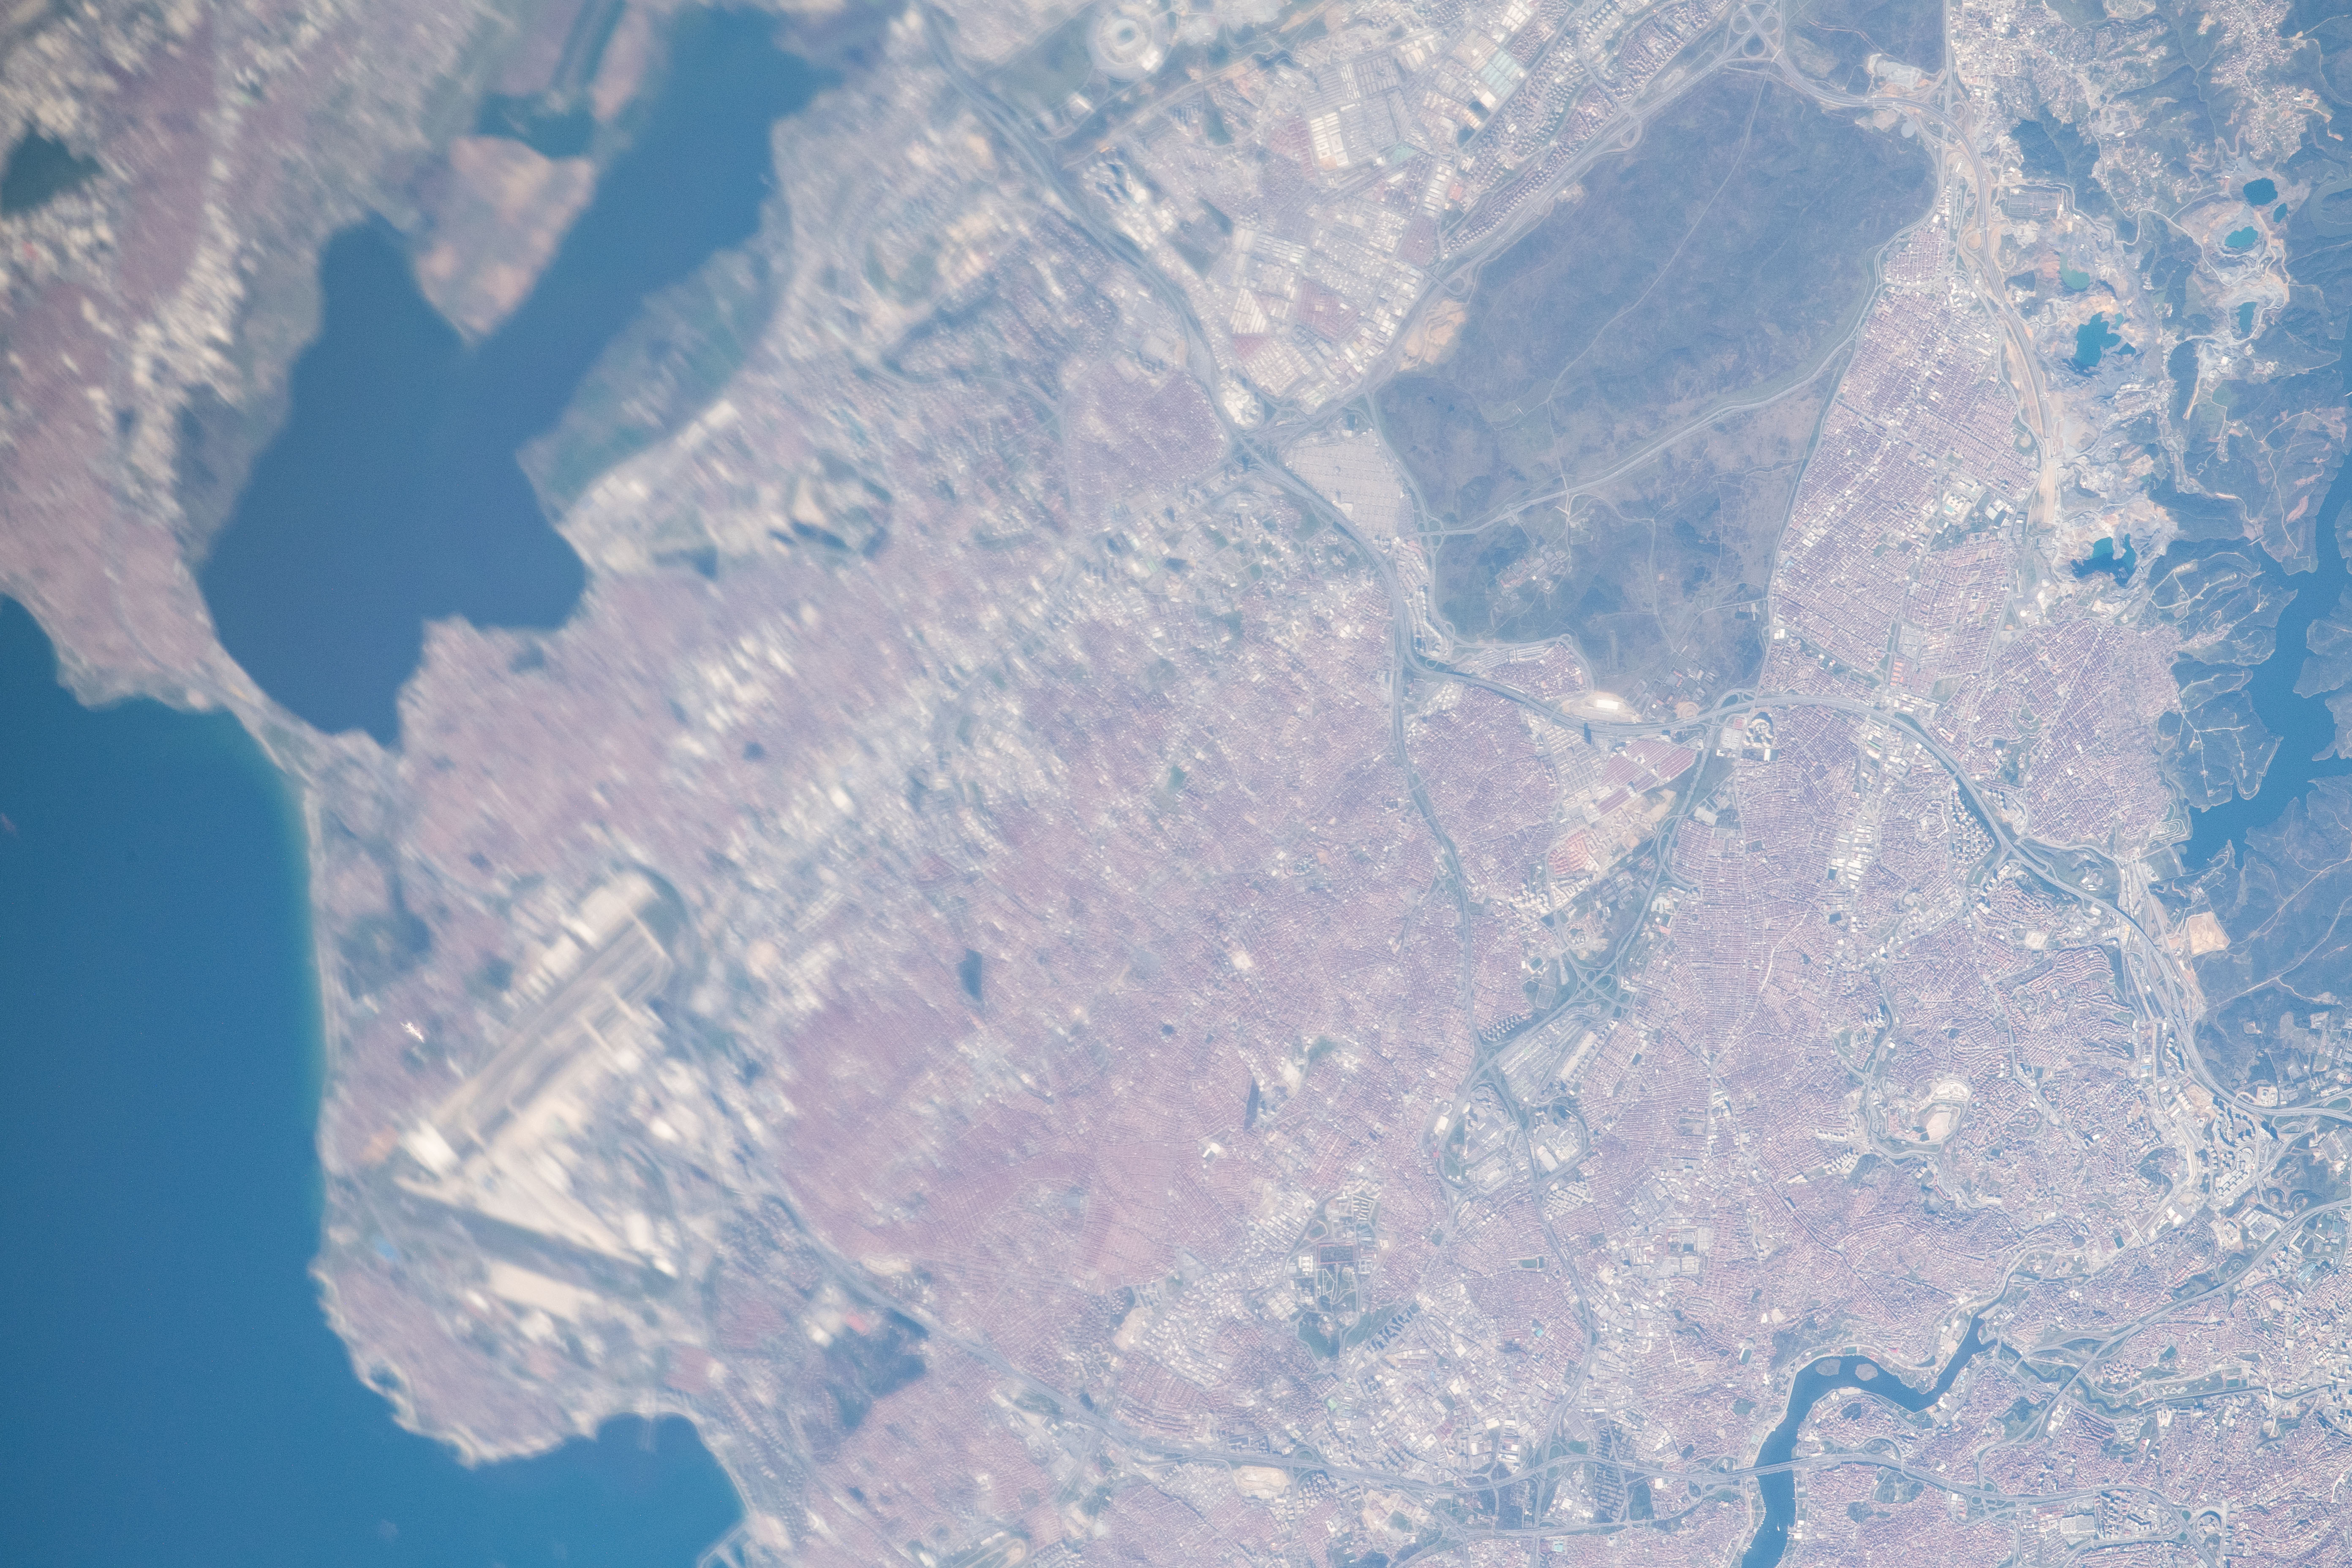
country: TURKEY
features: GOLDEN HORN INLET, KUCUKCEKMECE LAKE, MARMARA SEA
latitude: 41.0
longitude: 28.9
